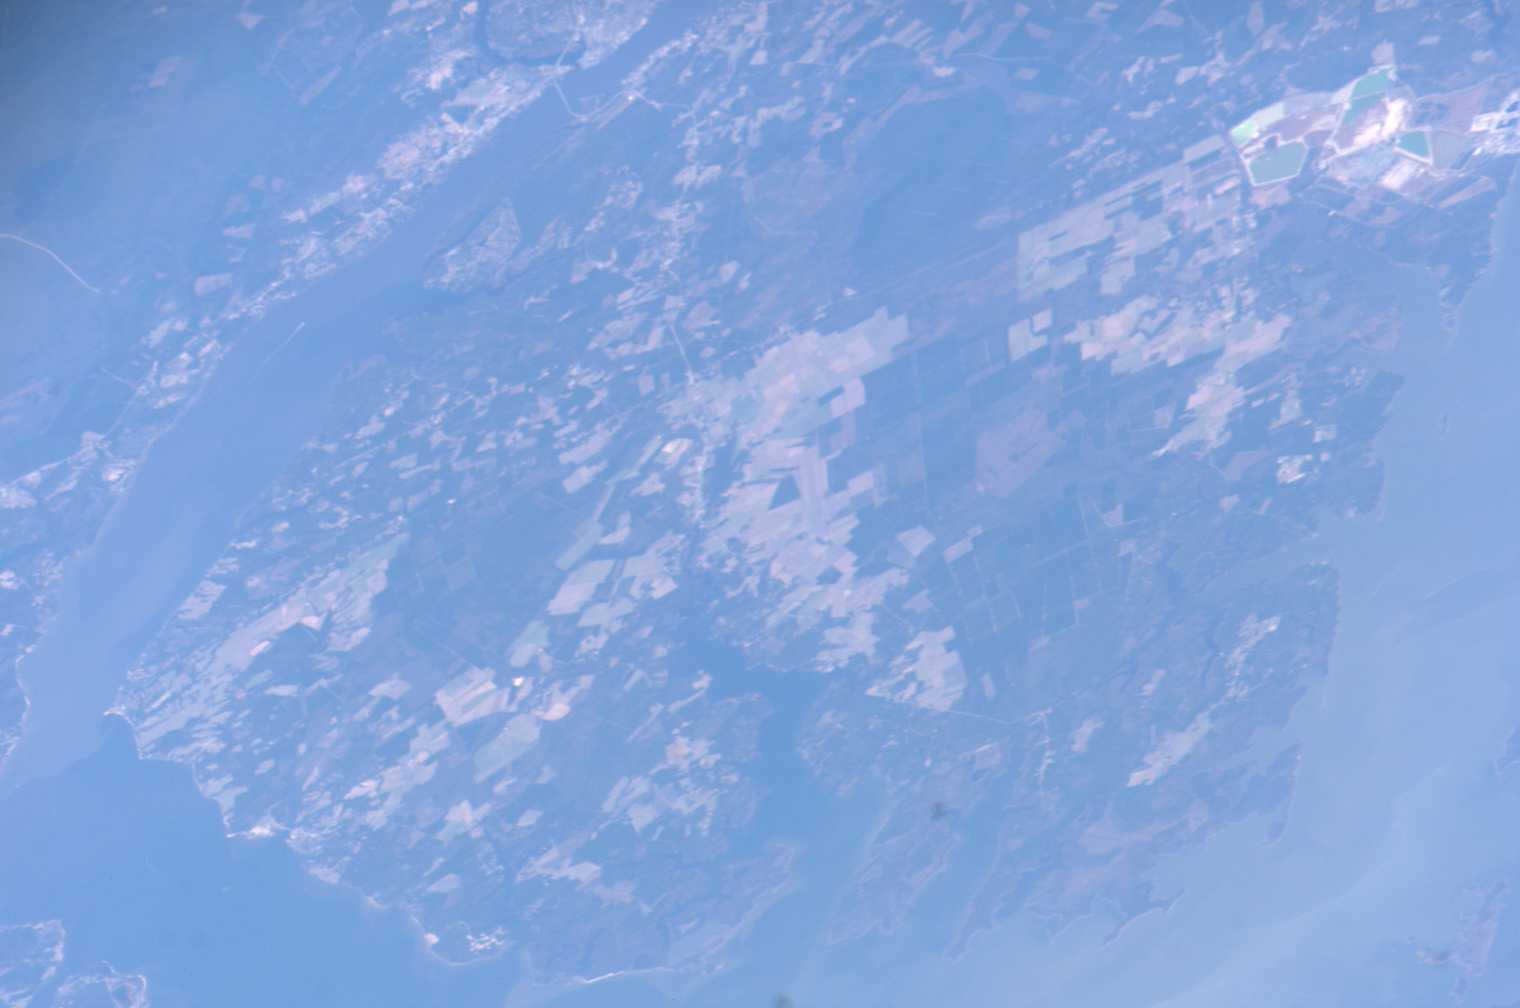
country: USA-NORTH CAROLINA
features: NEUSE R., PAMLICO R., WETLANDS
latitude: 35.2
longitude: -76.8
